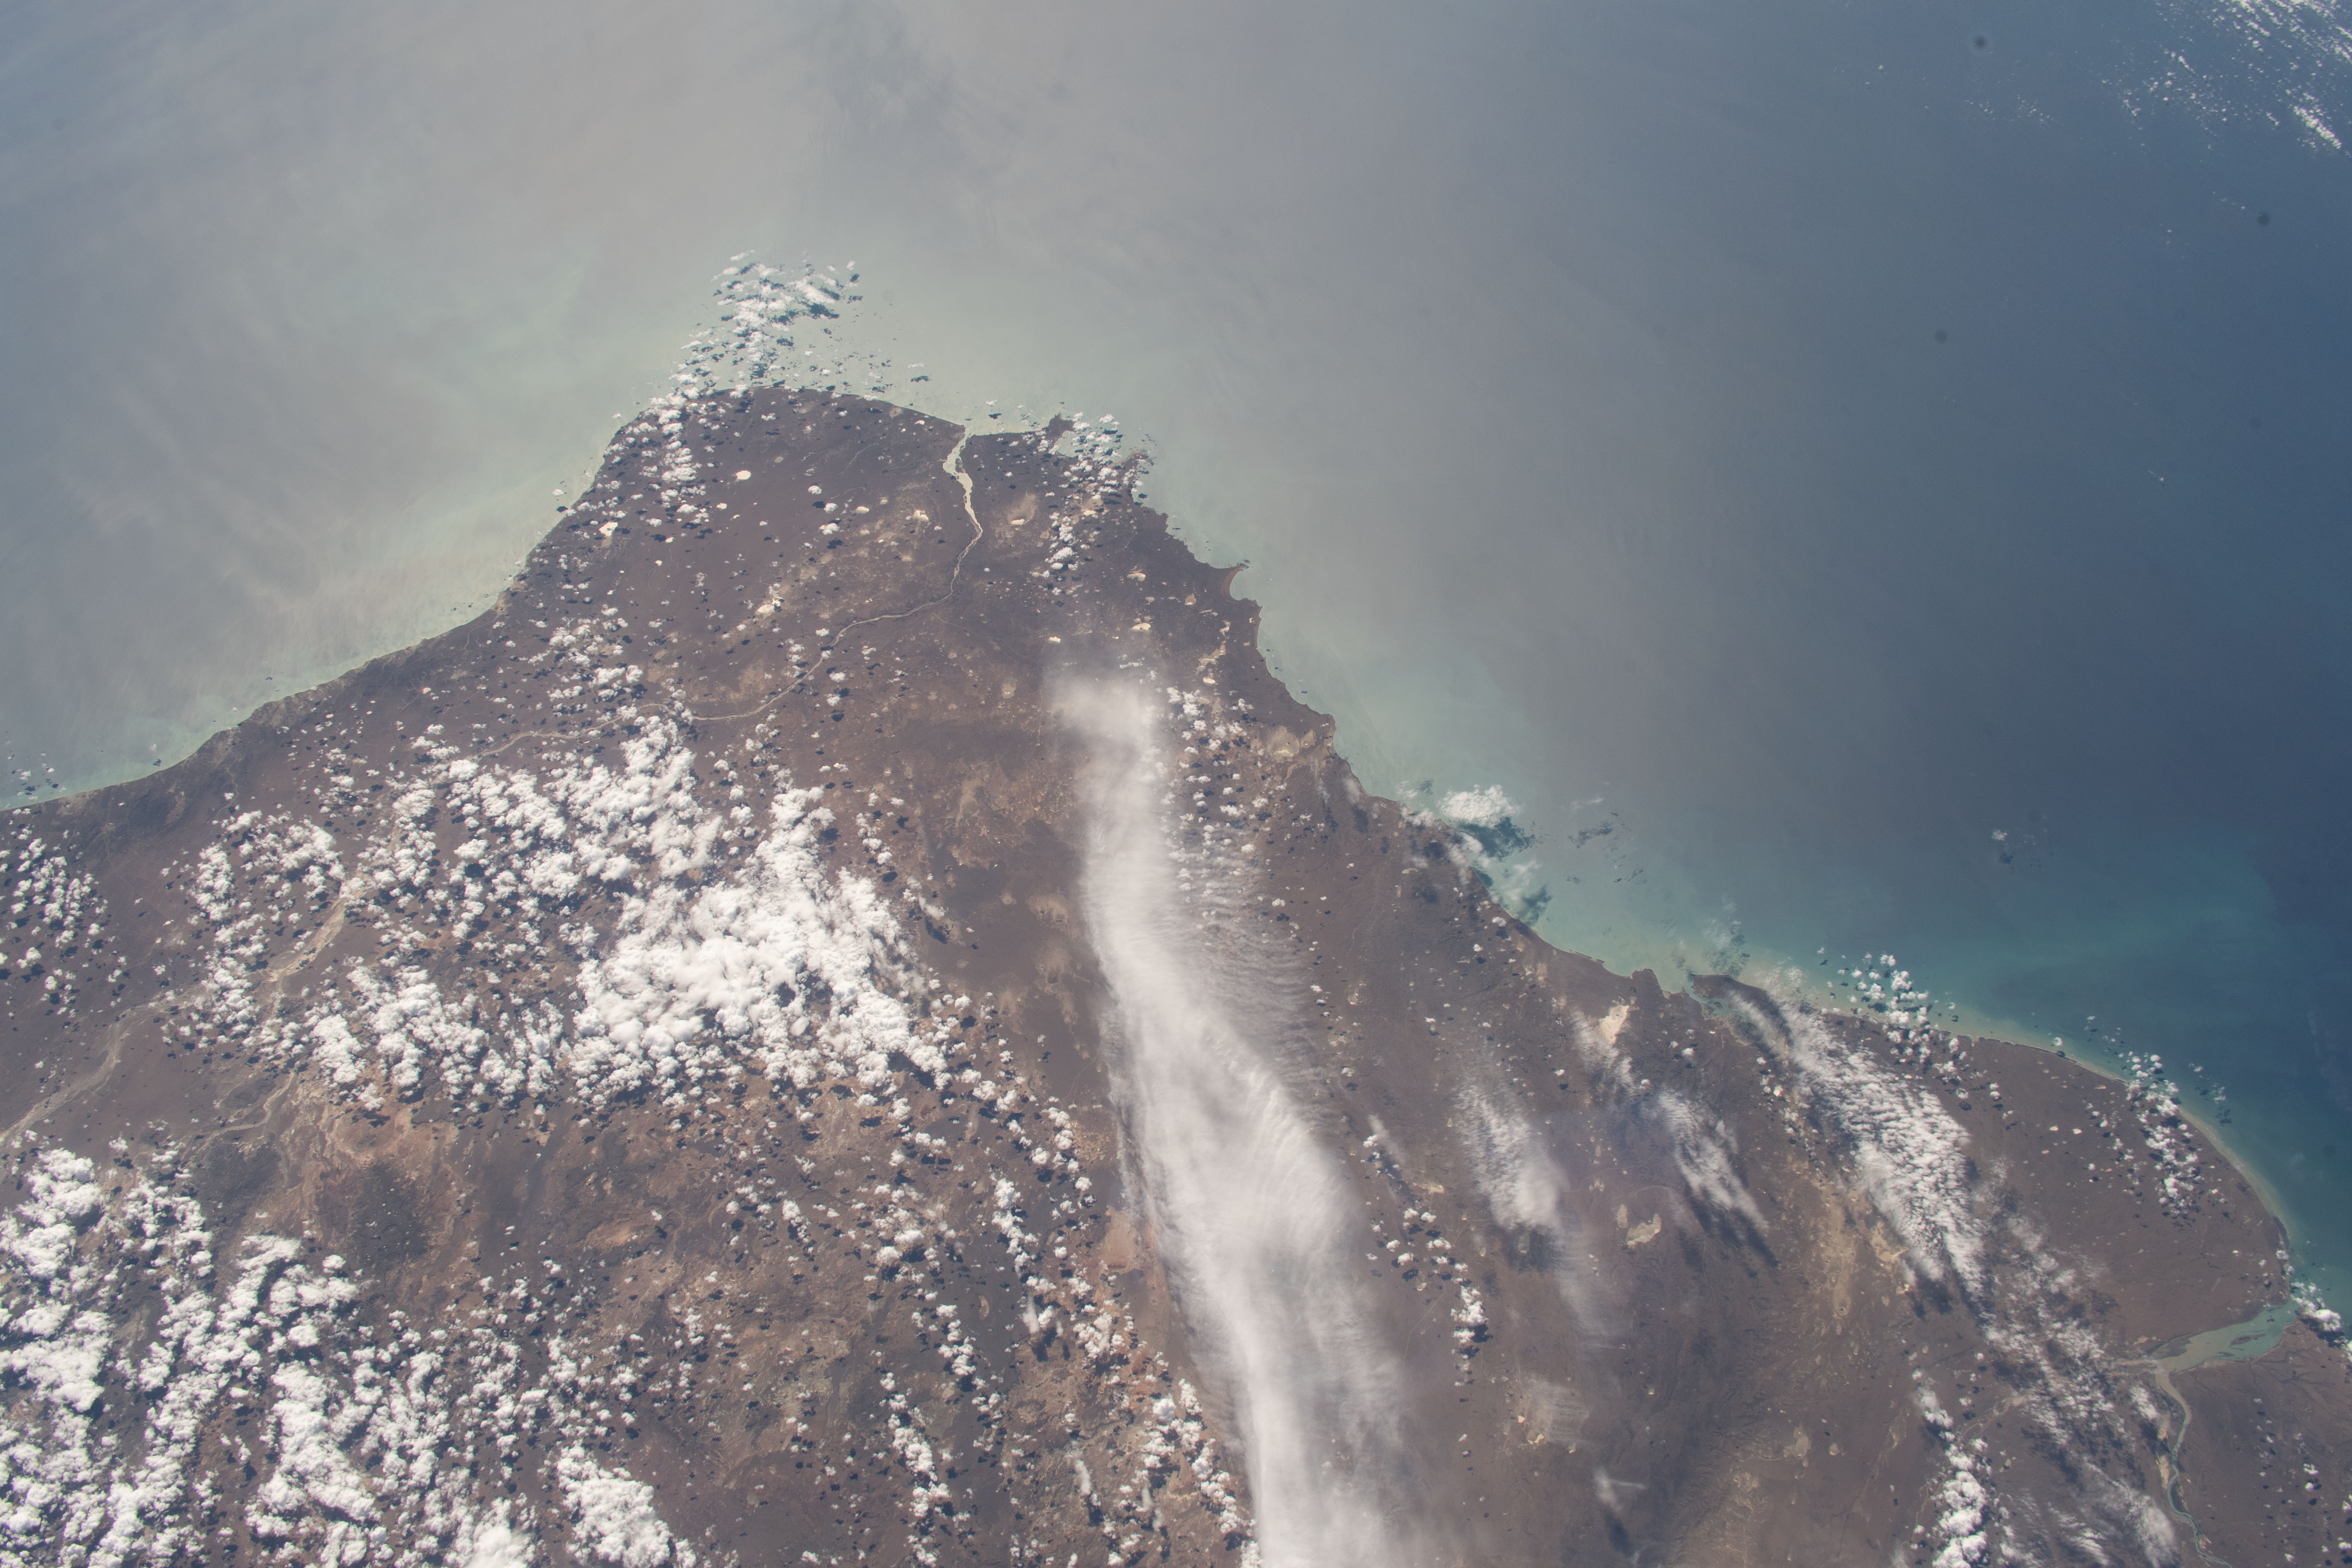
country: ARGENTINA
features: BAHIA GRANDE
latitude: -48.5
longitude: -67.0
